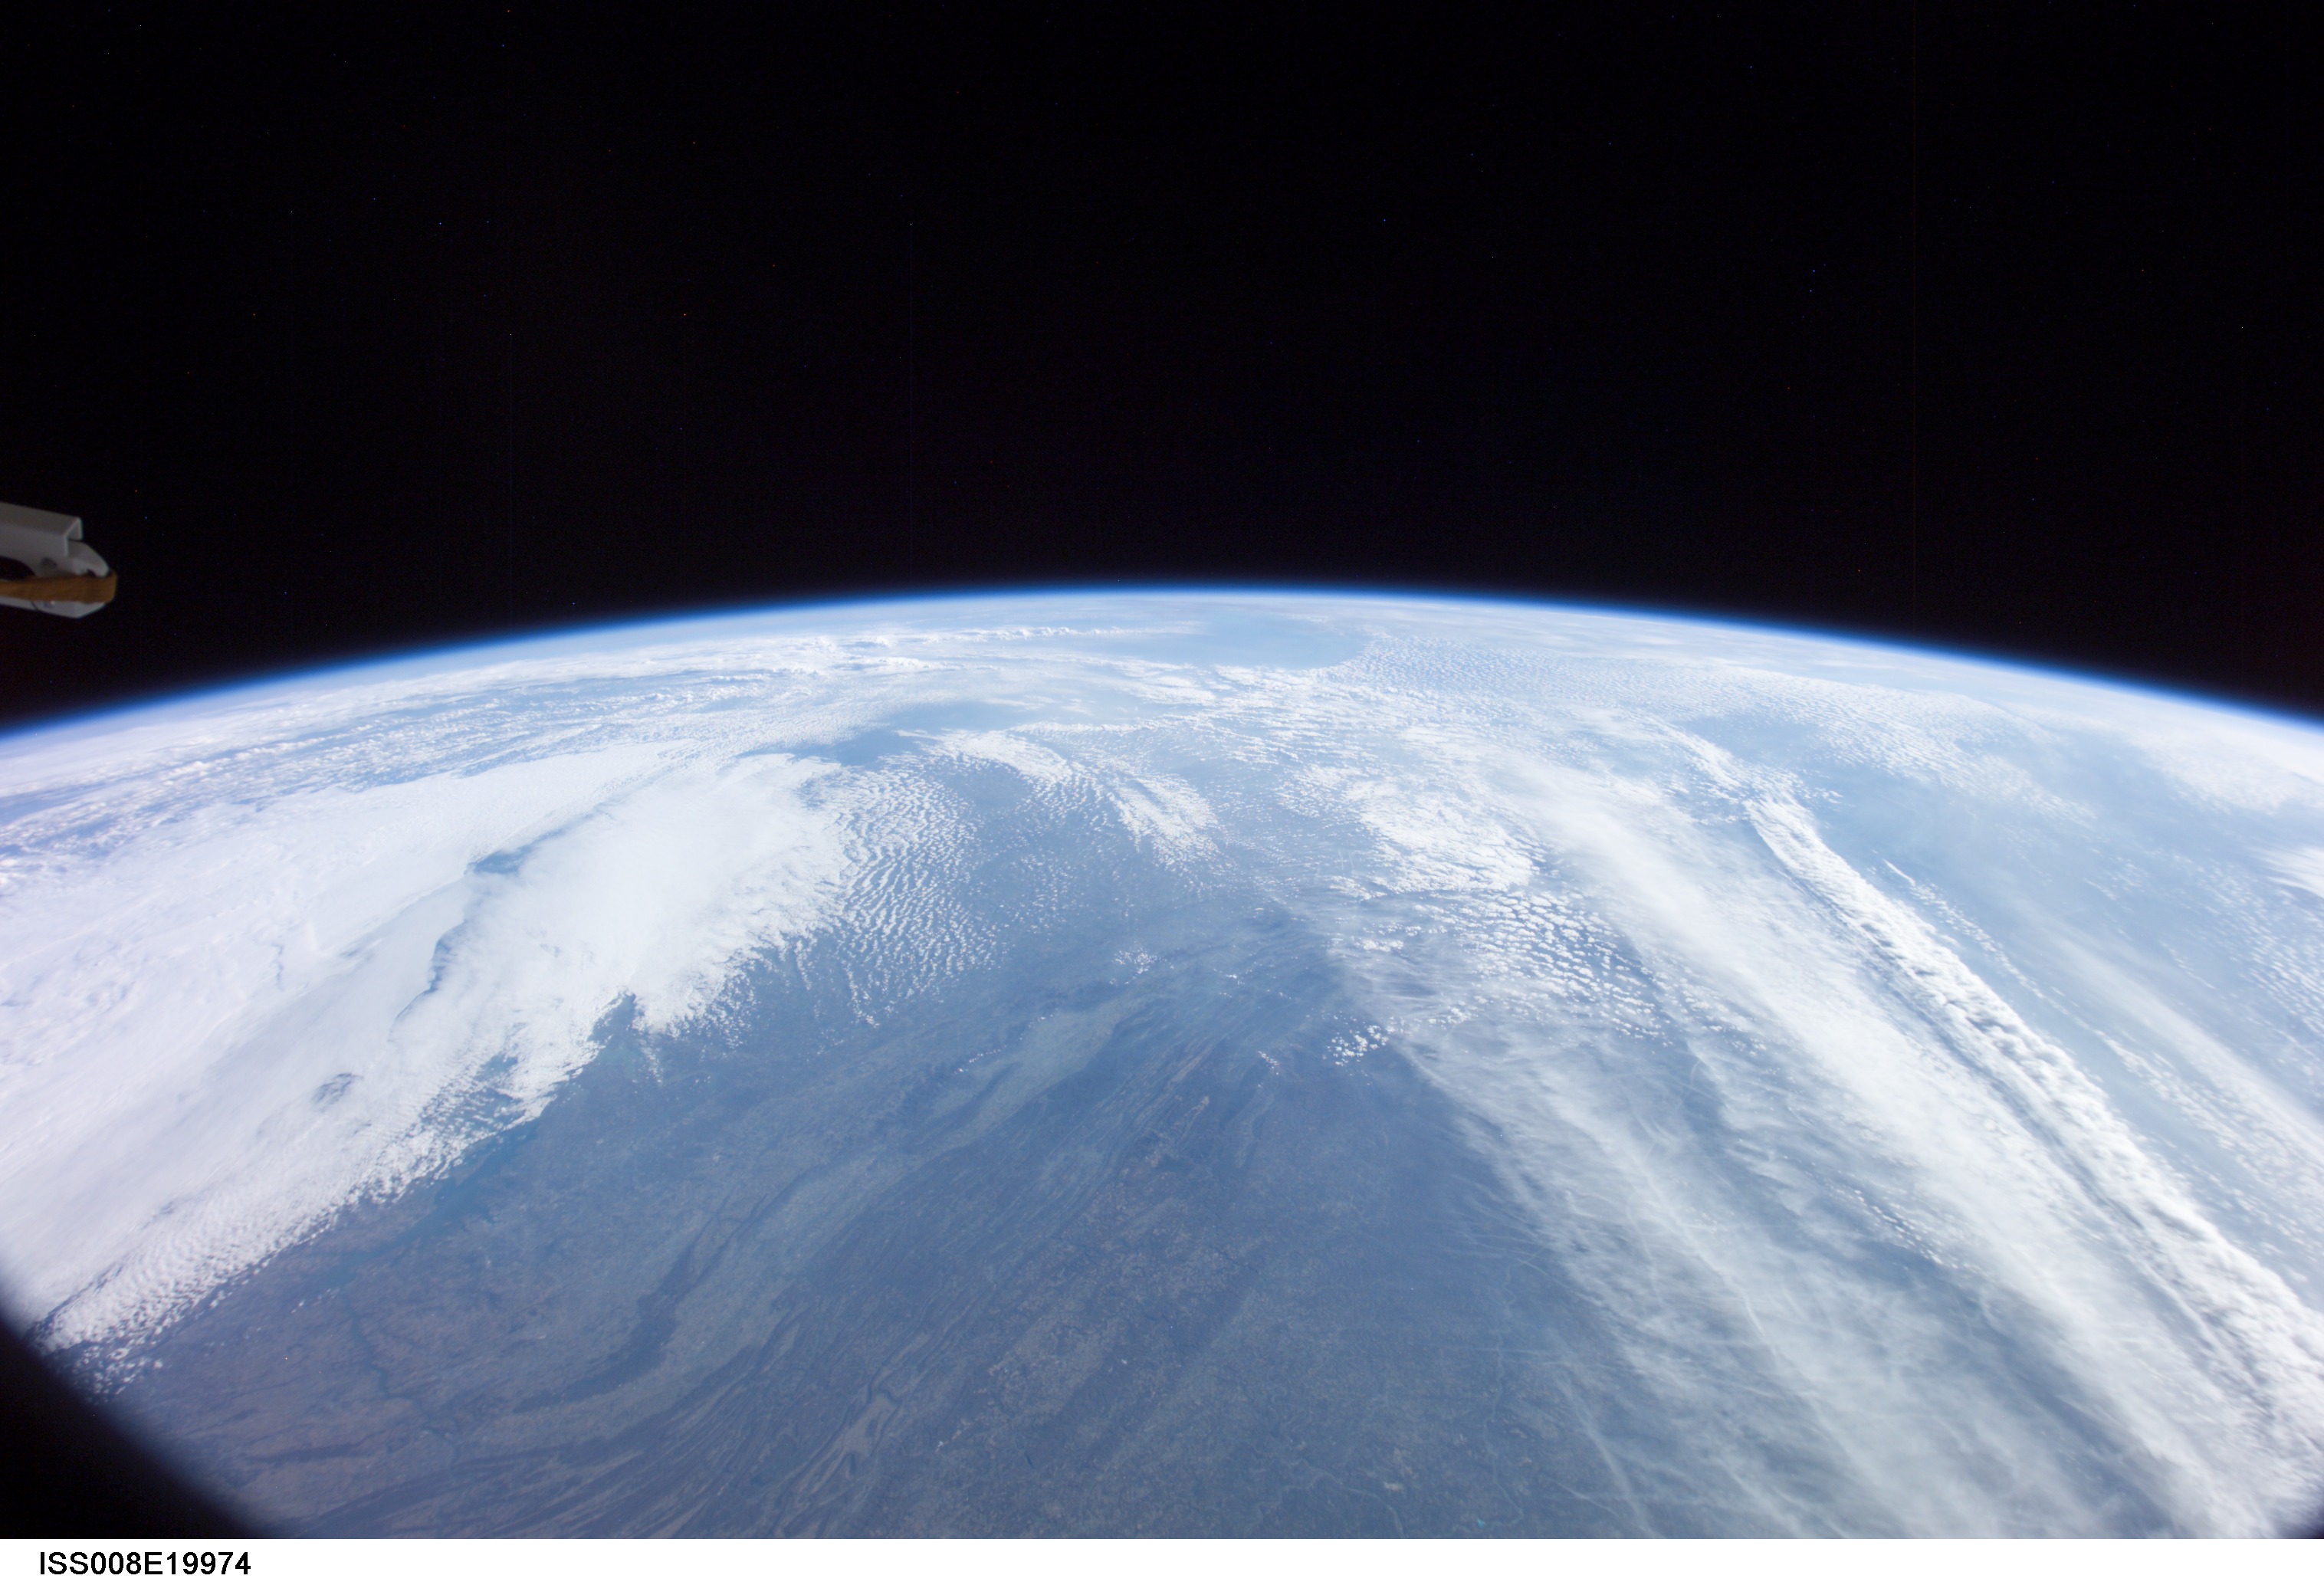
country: USA-VIRGINIA
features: APPALACHIAN MTS., ATMOSPHERIC LIMB
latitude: 38.0
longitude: -79.5
